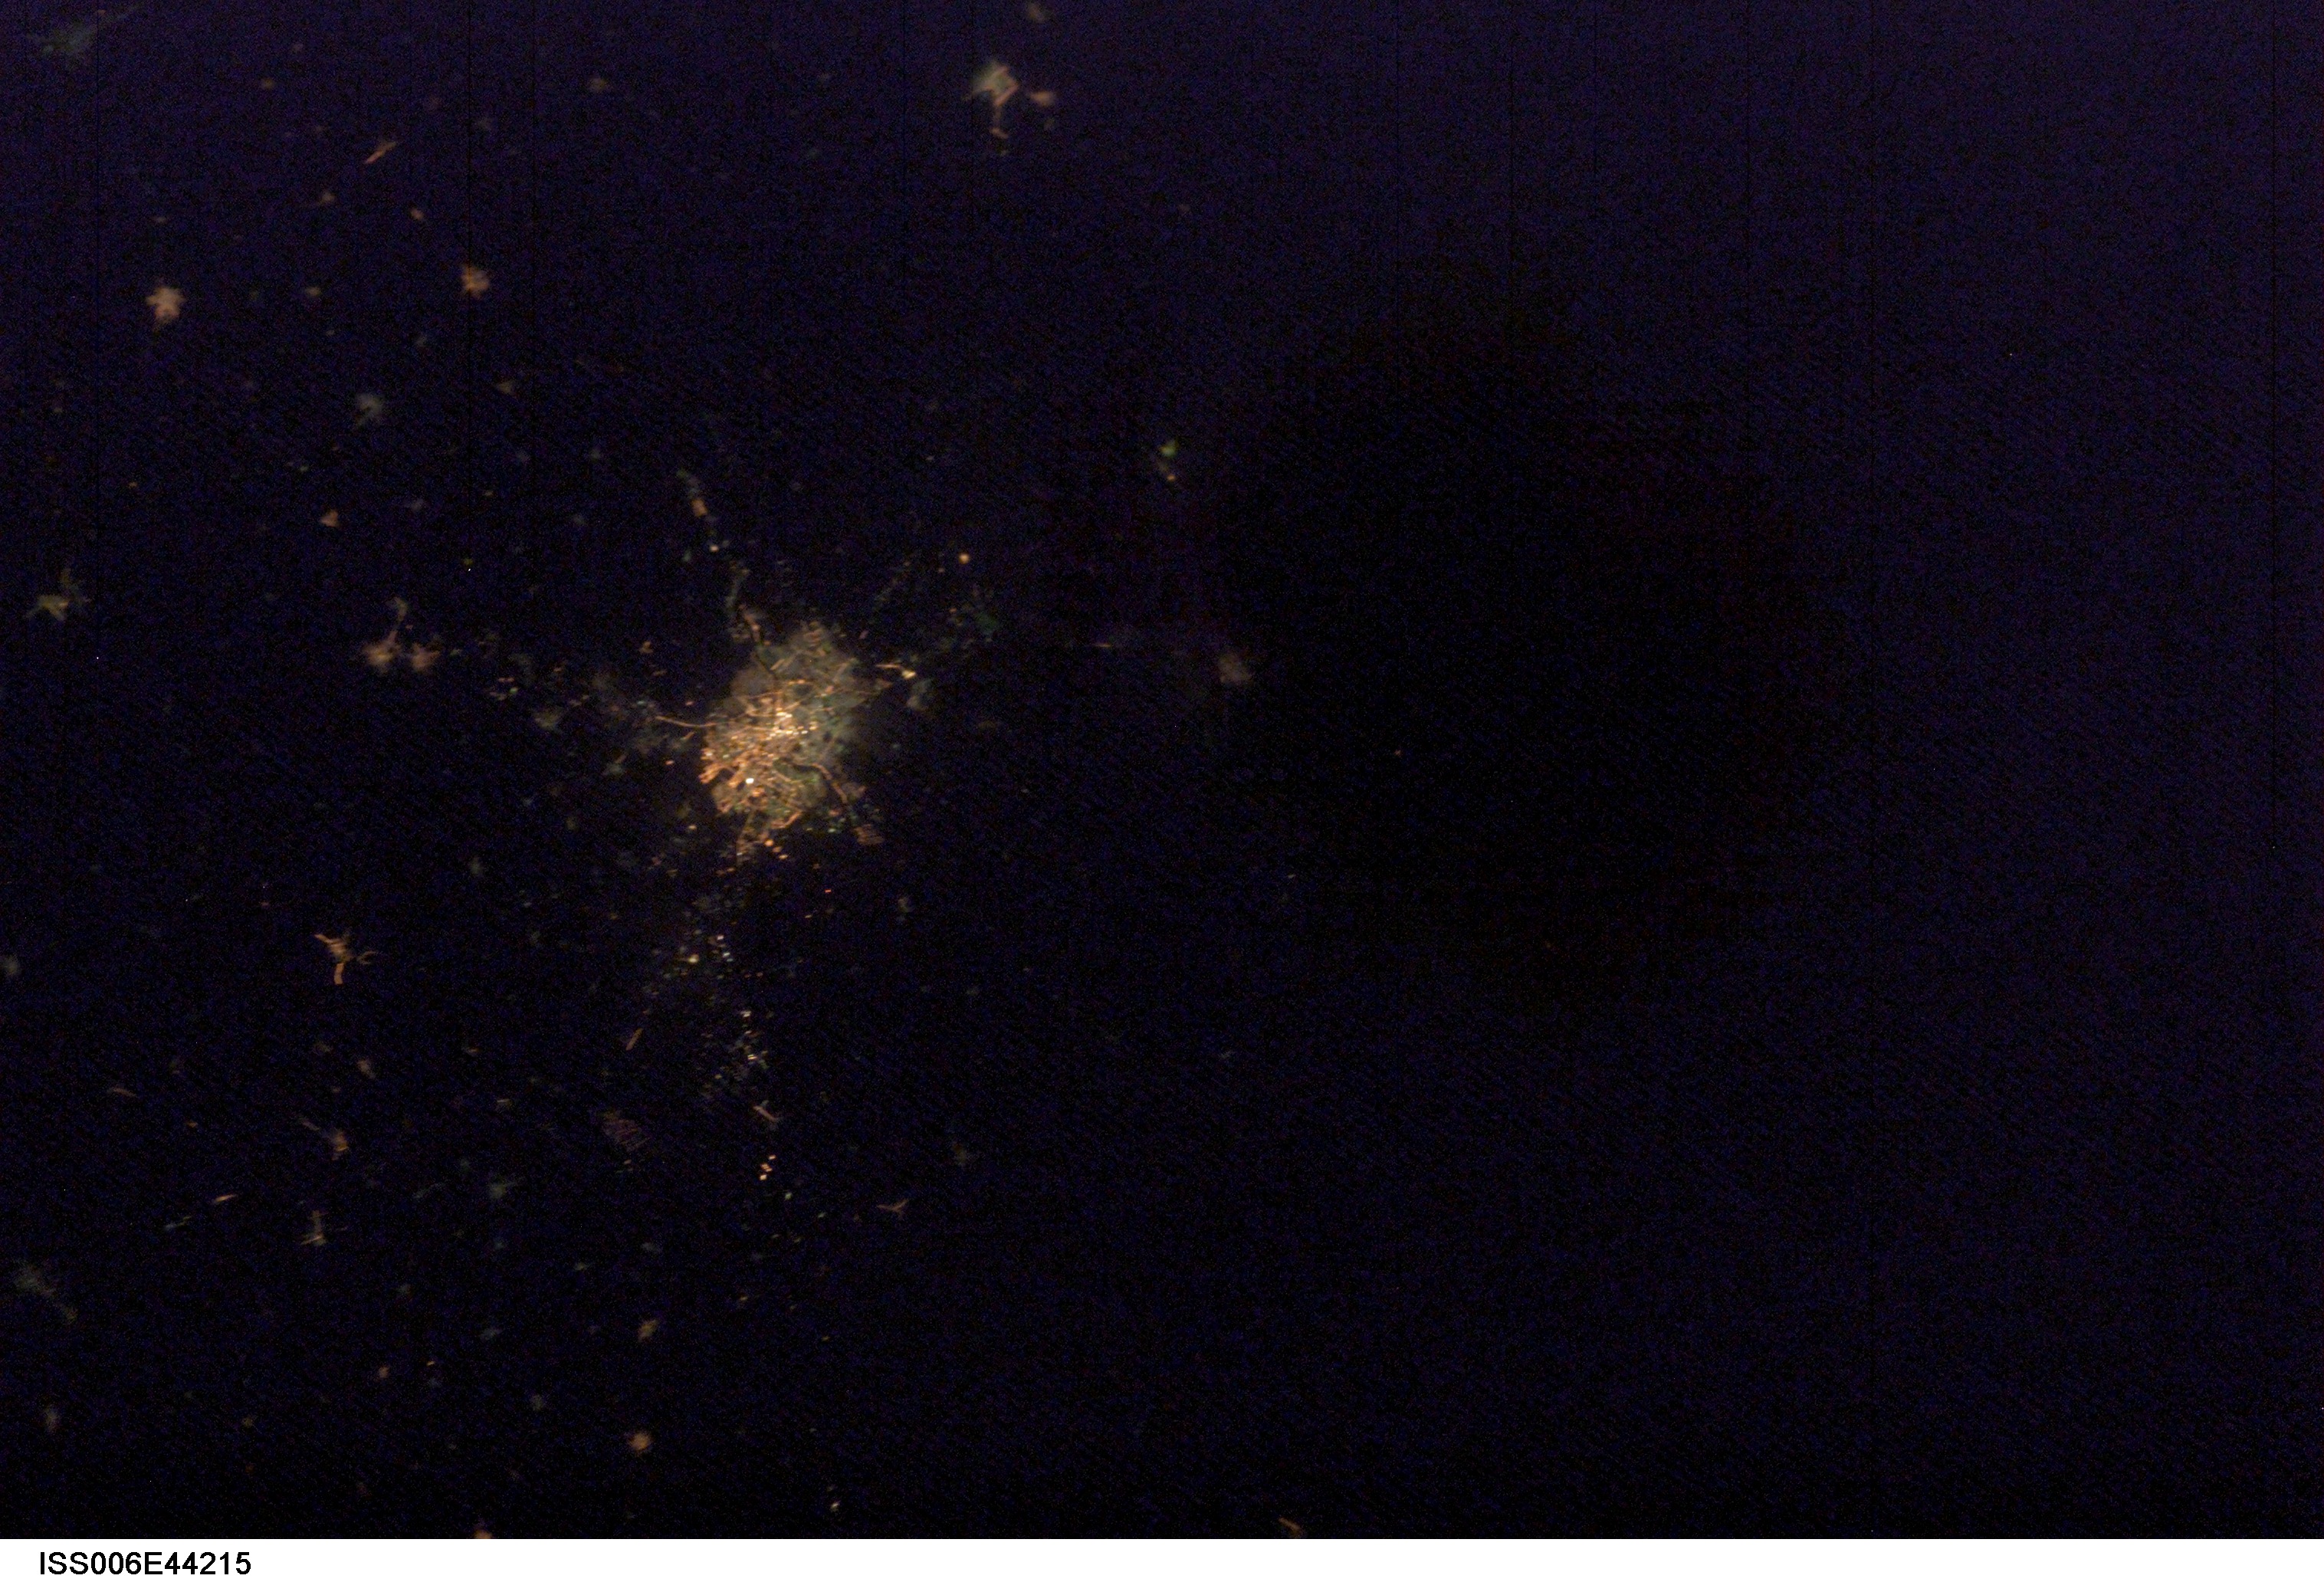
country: SYRIA
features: HALAB AT NIGHT
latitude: 36.0
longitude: 37.5
